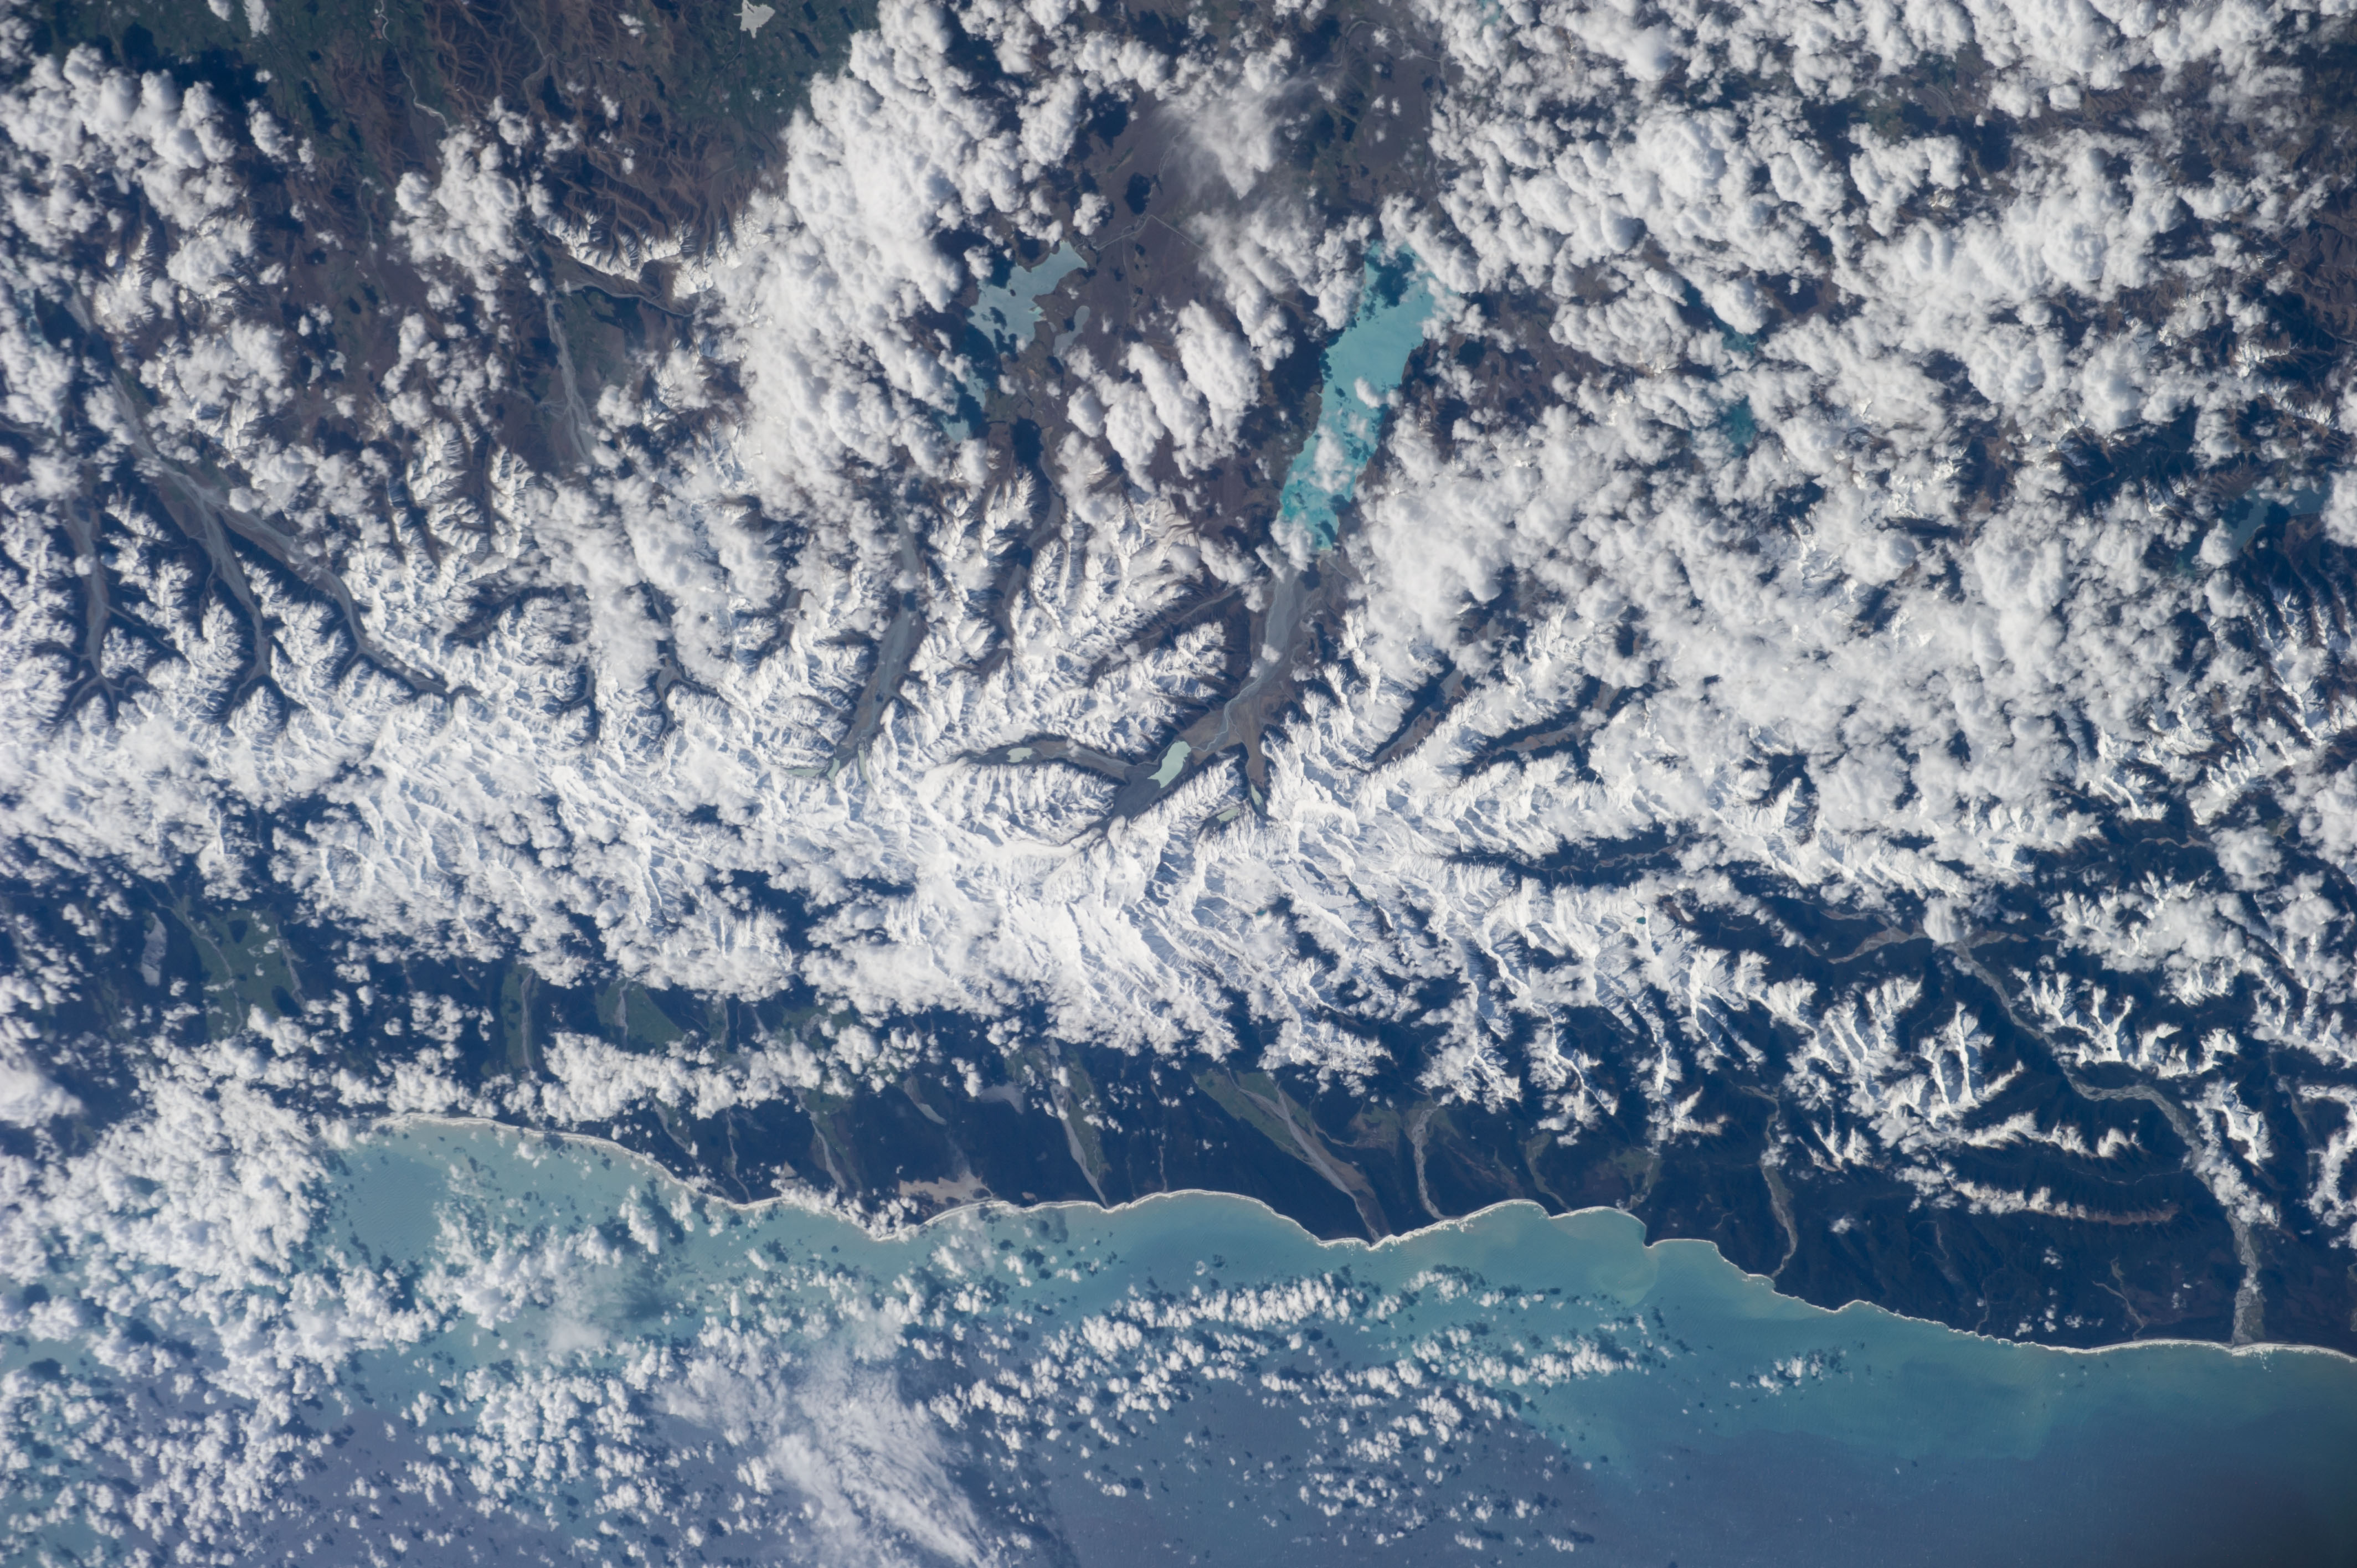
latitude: -43.6
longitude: 170.3
